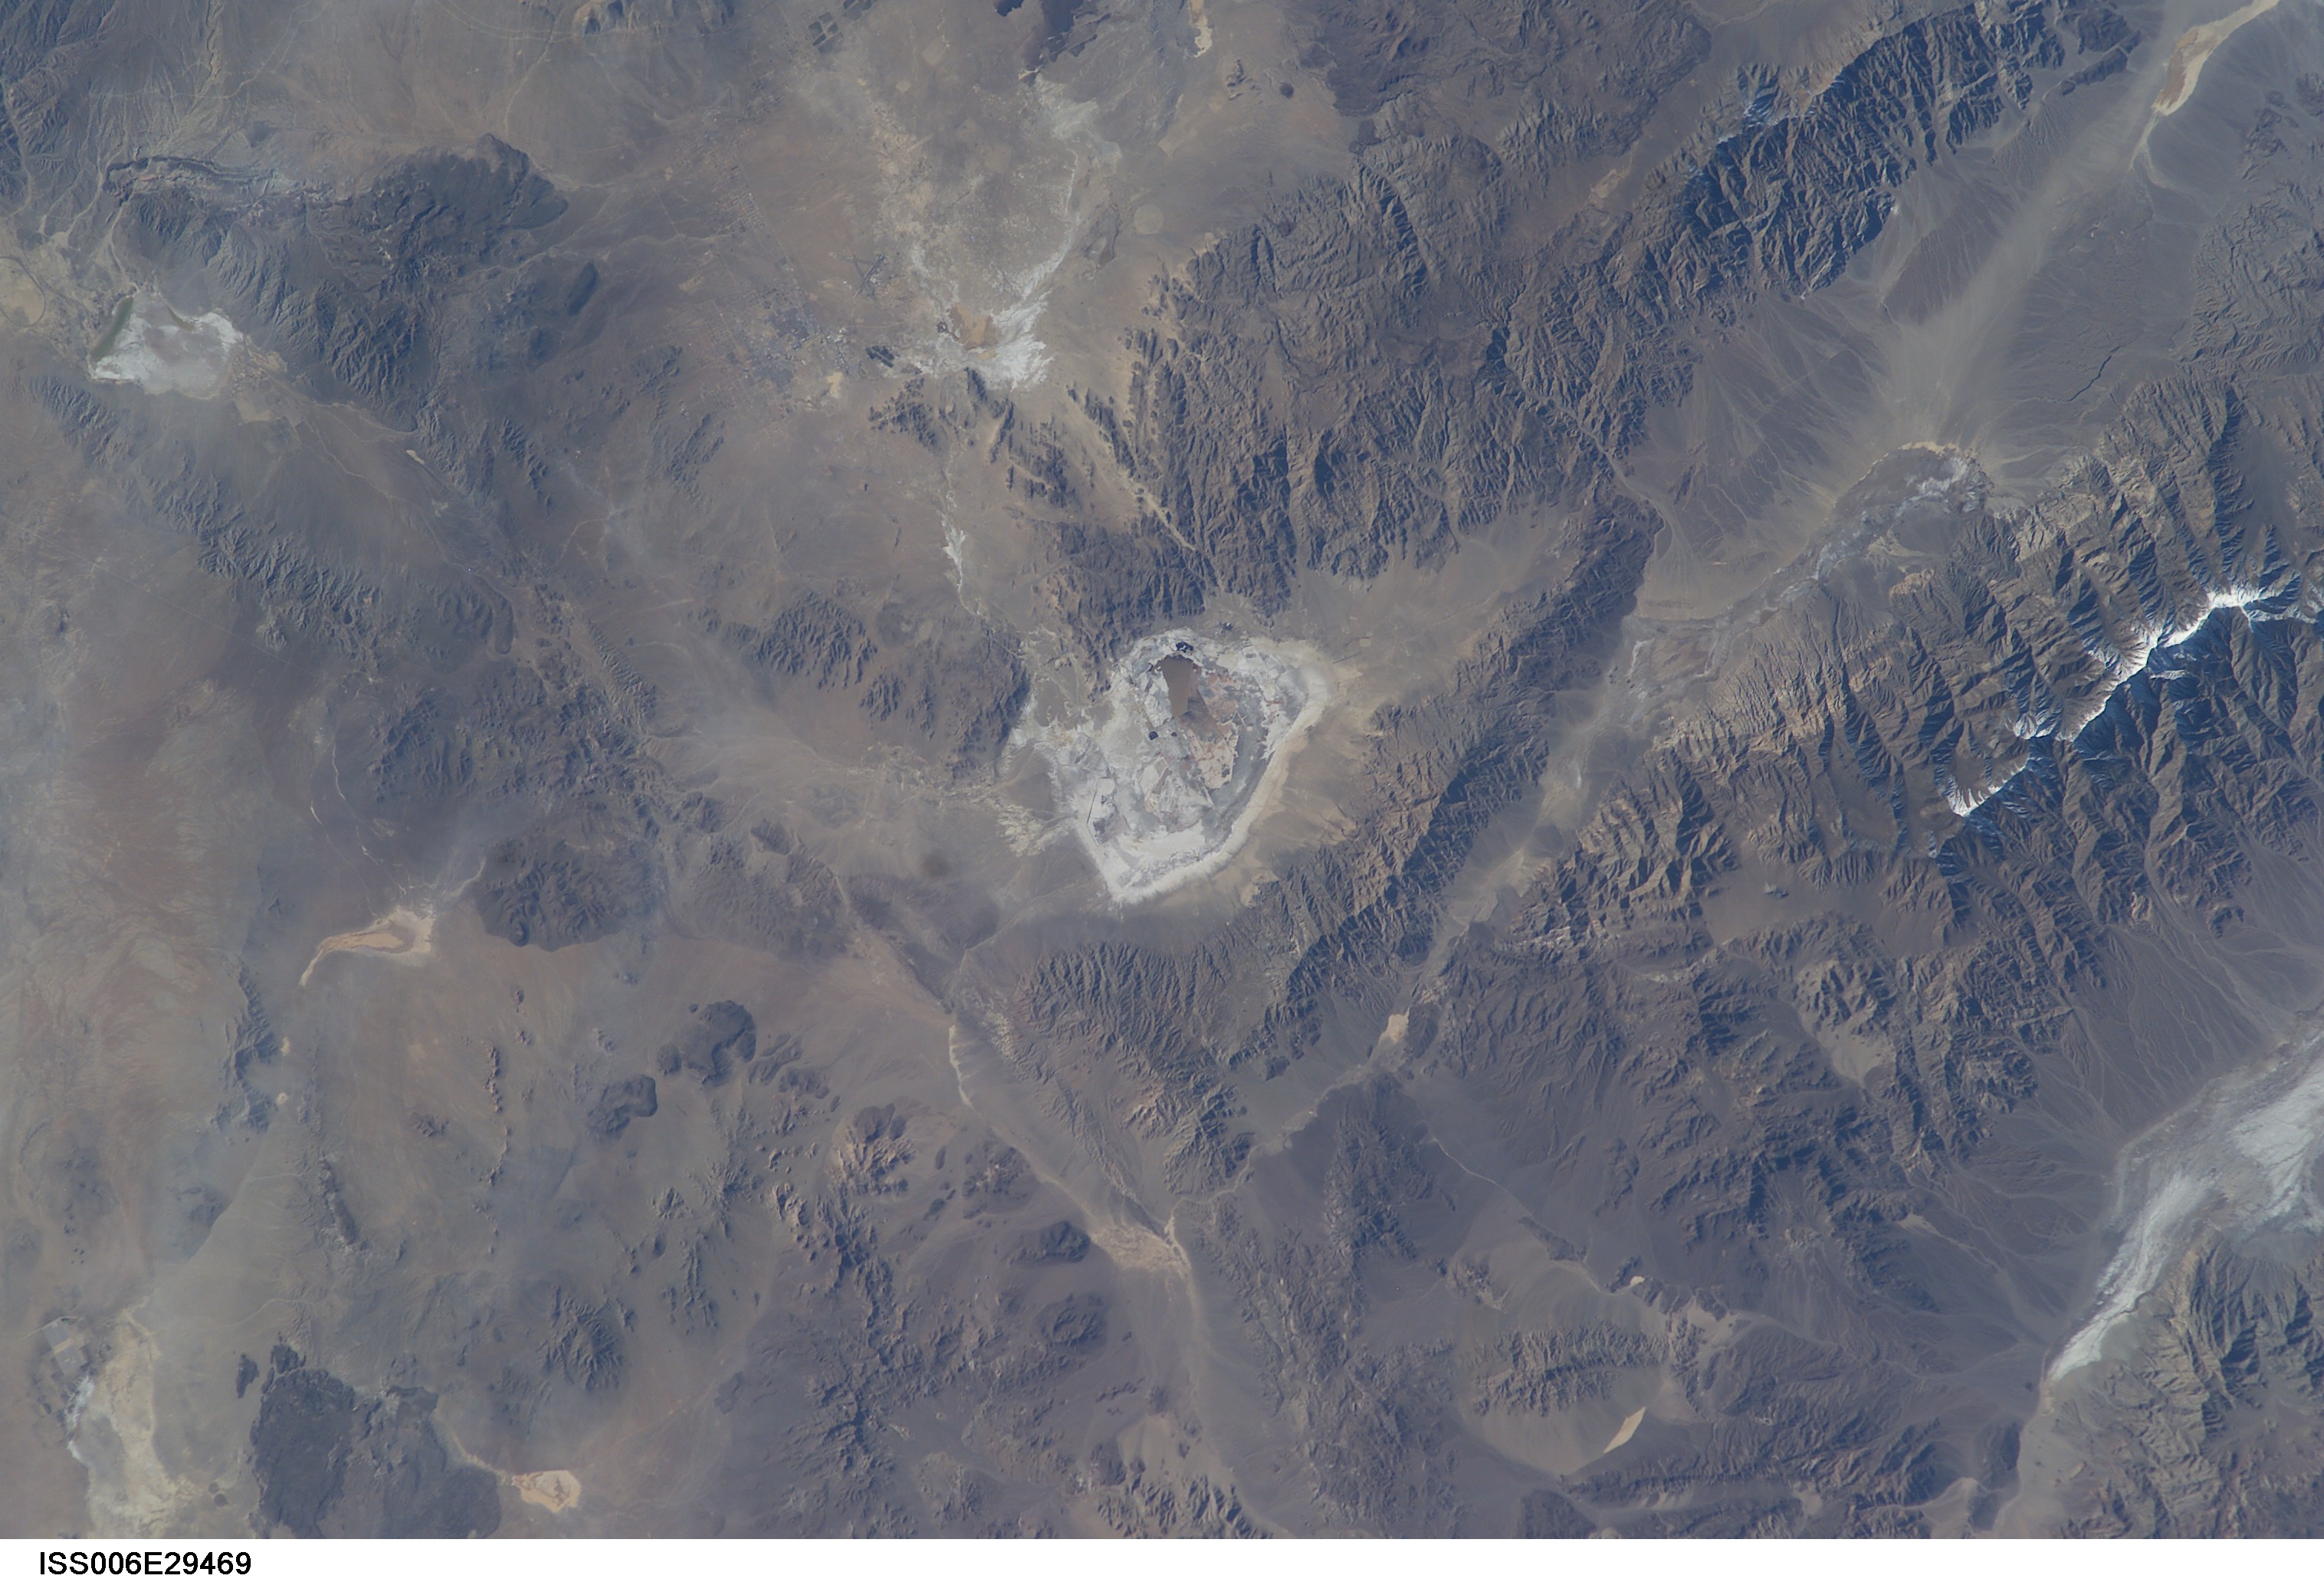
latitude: 35.7
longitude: -117.3
